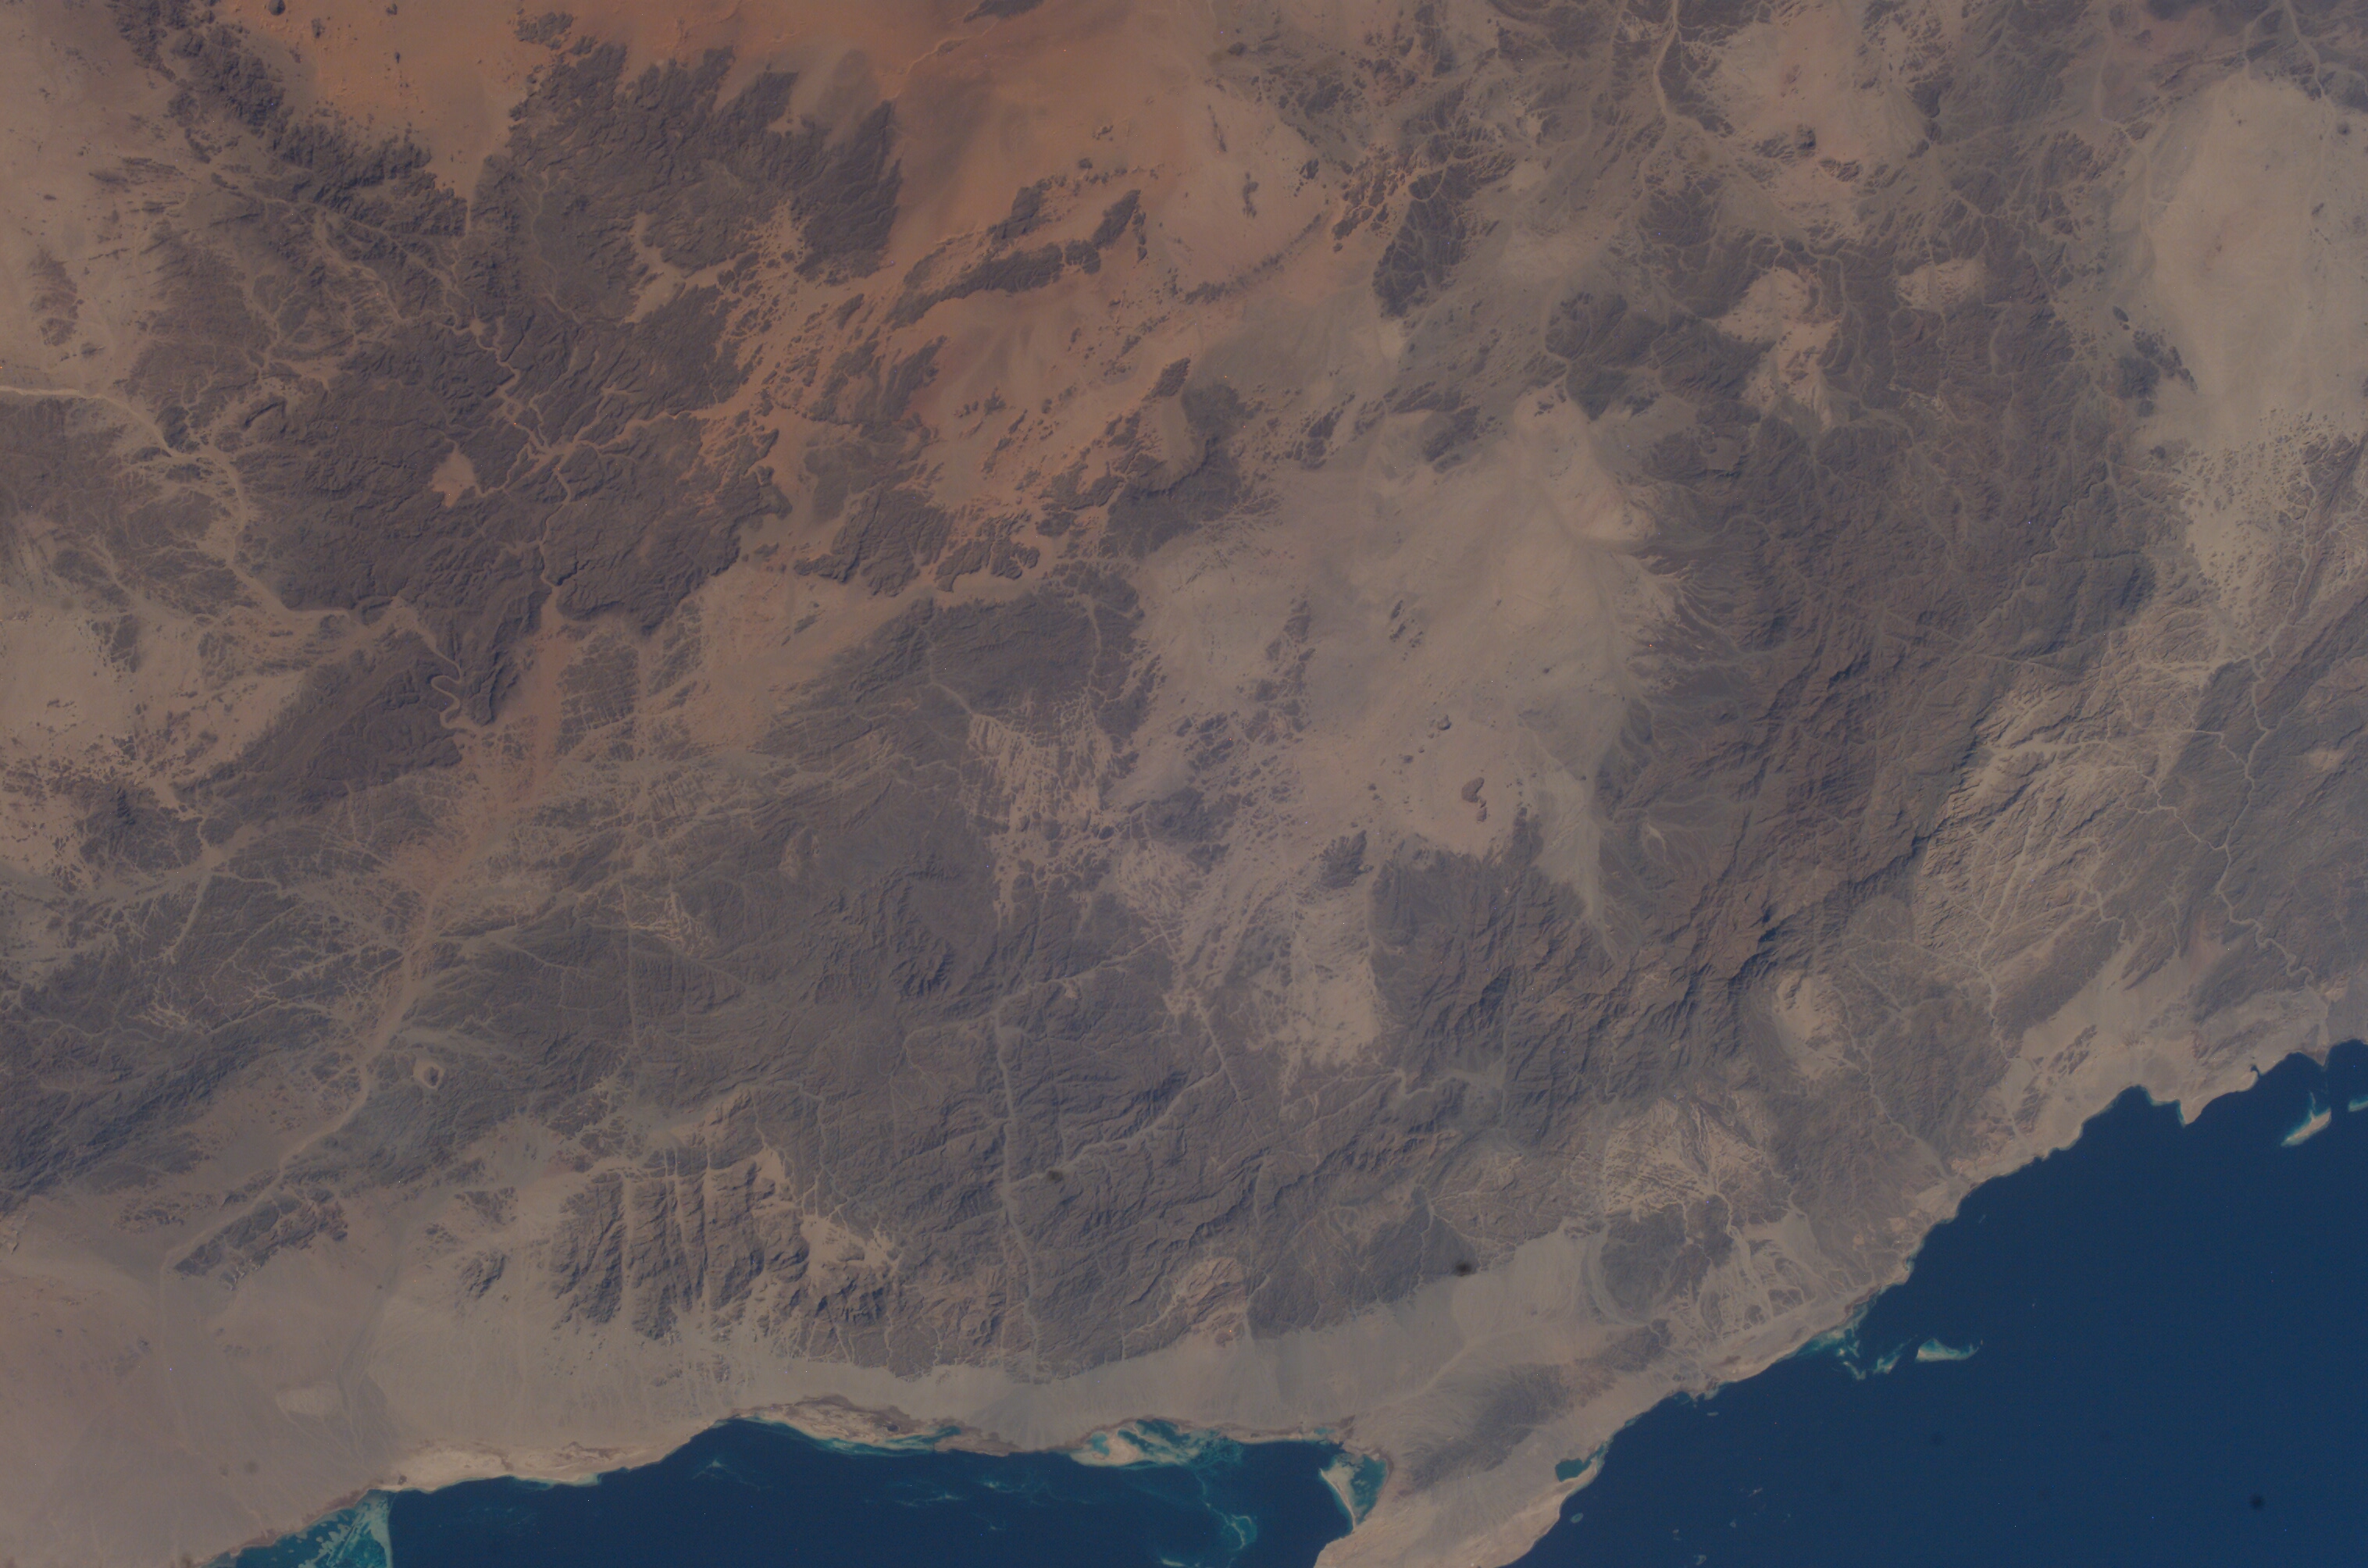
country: EGYPT
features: RED SEA COAST HILLS
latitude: 24.0
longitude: 34.5
